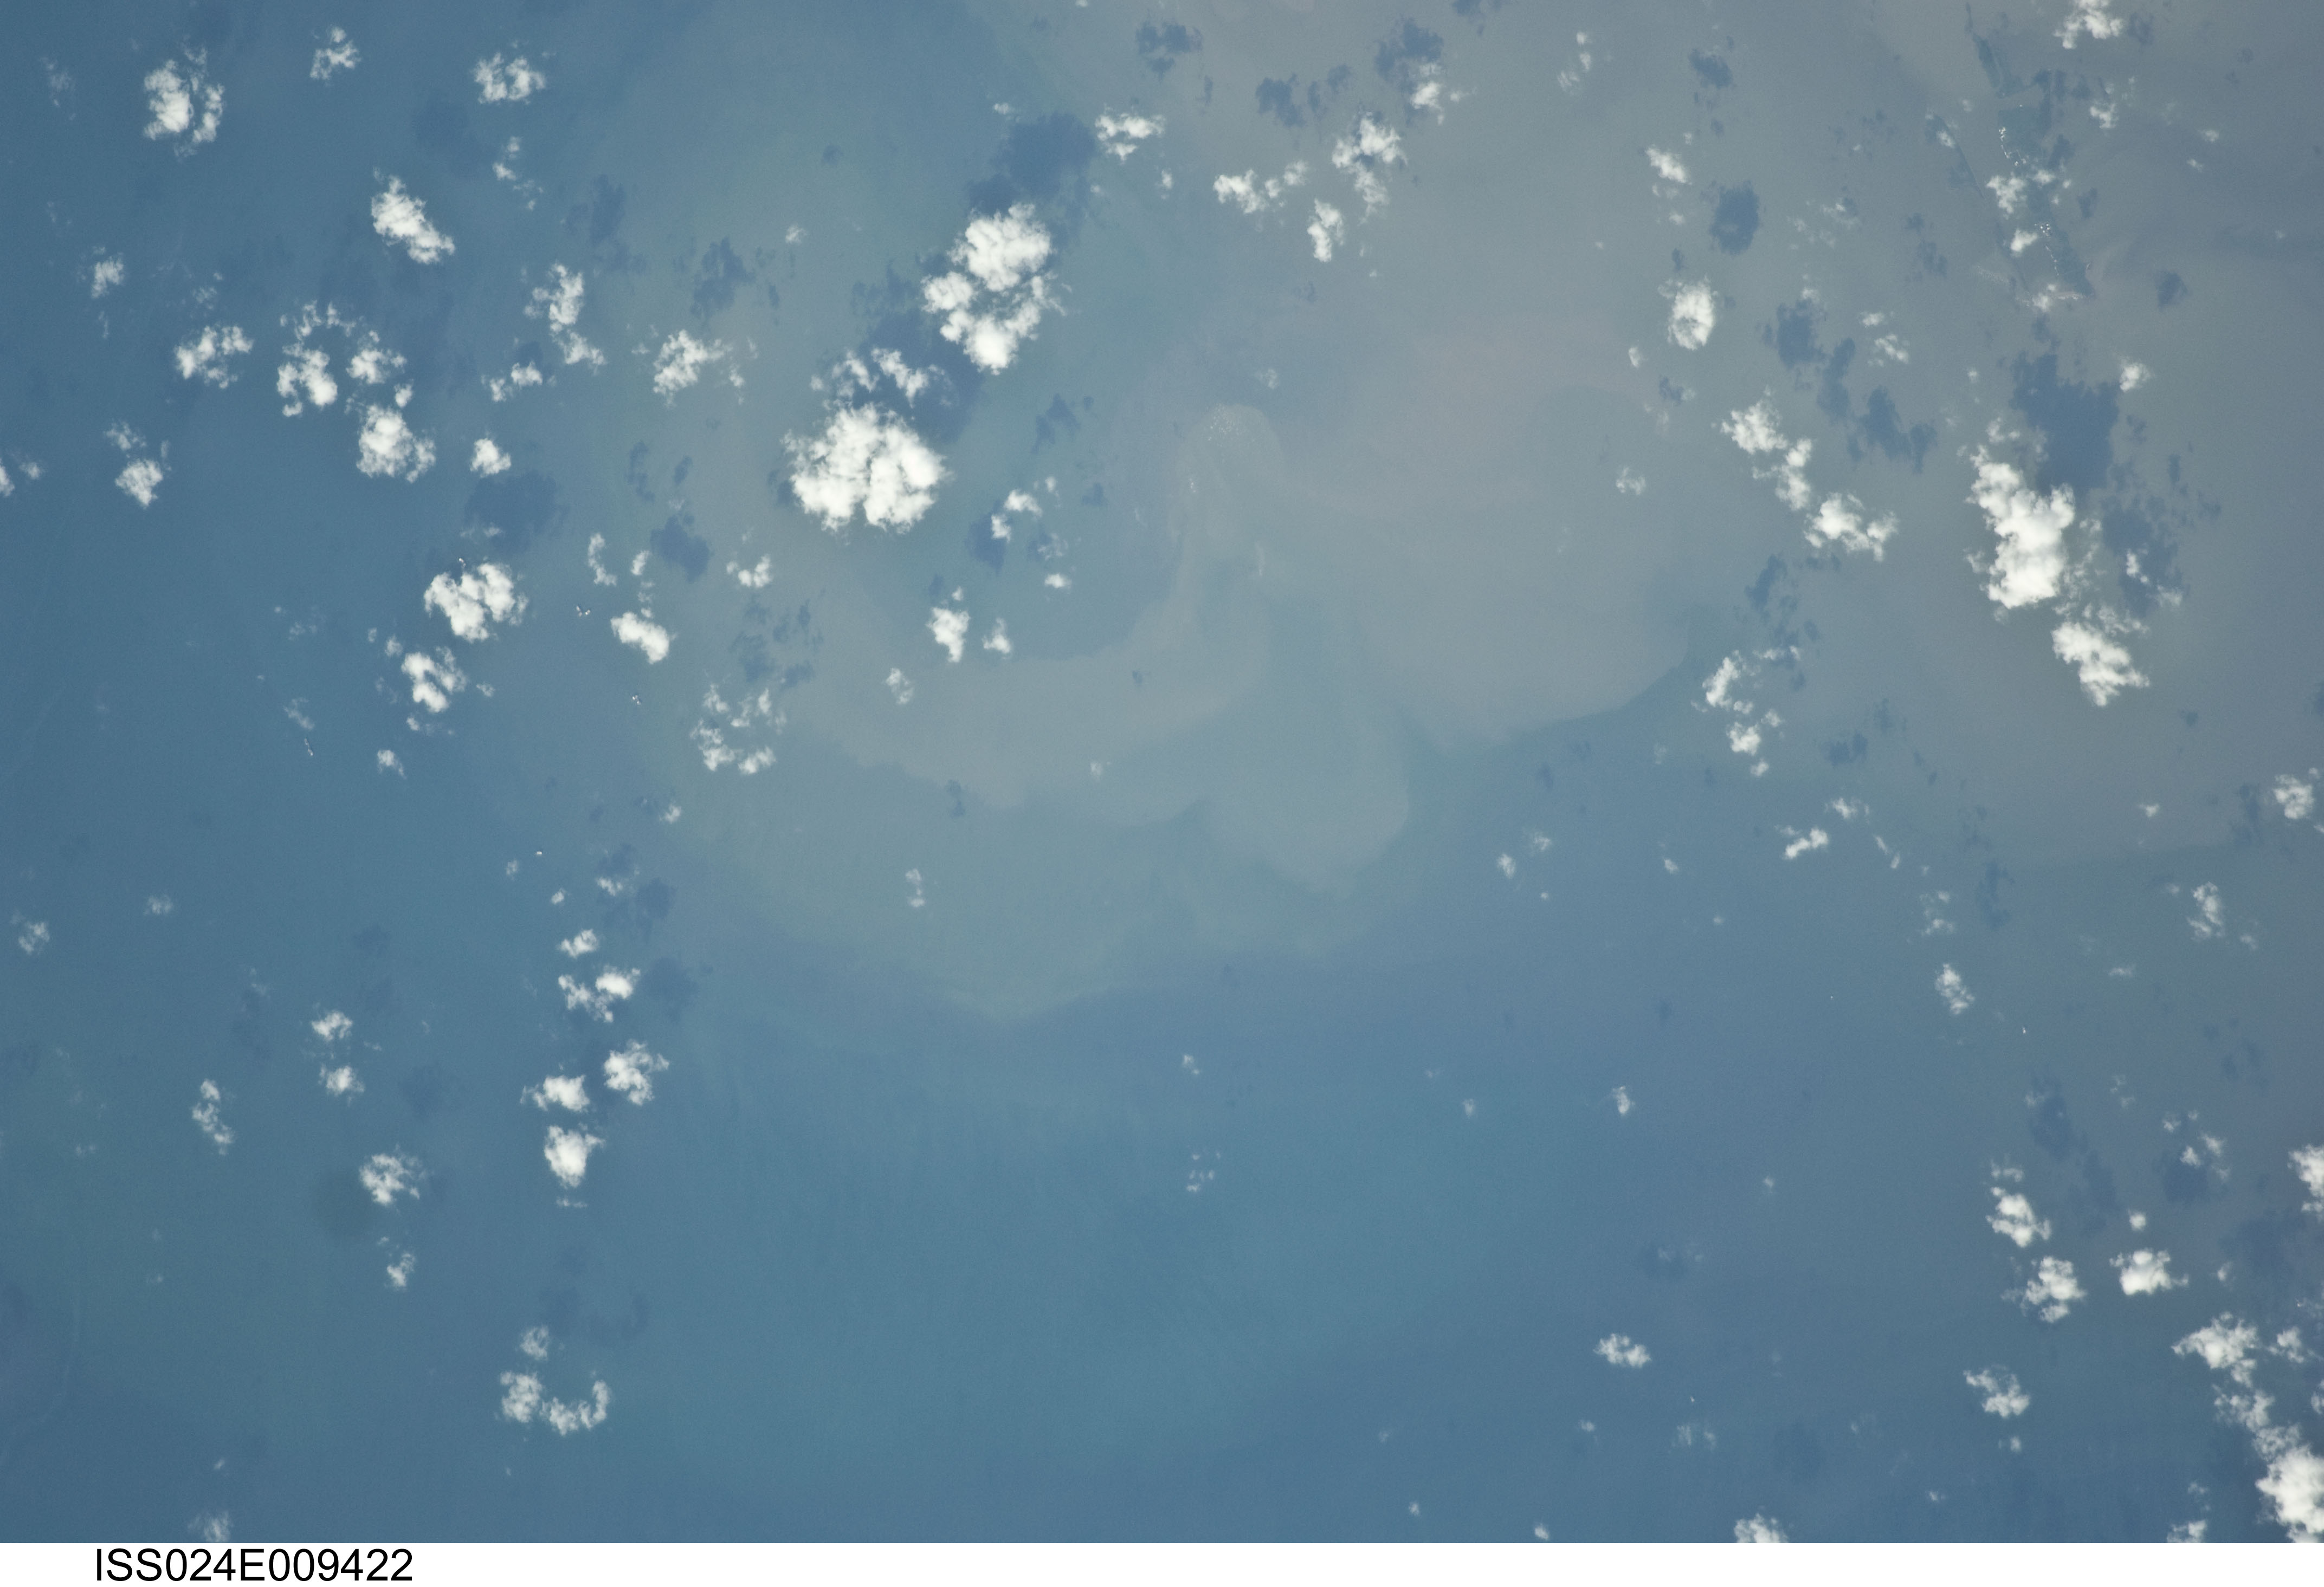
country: USA-LOUISIANA
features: NORTH PASS OF MISSISSIPPI RIVER DELTA, SED., GULF OF MEXICO
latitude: 29.2
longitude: -88.9
